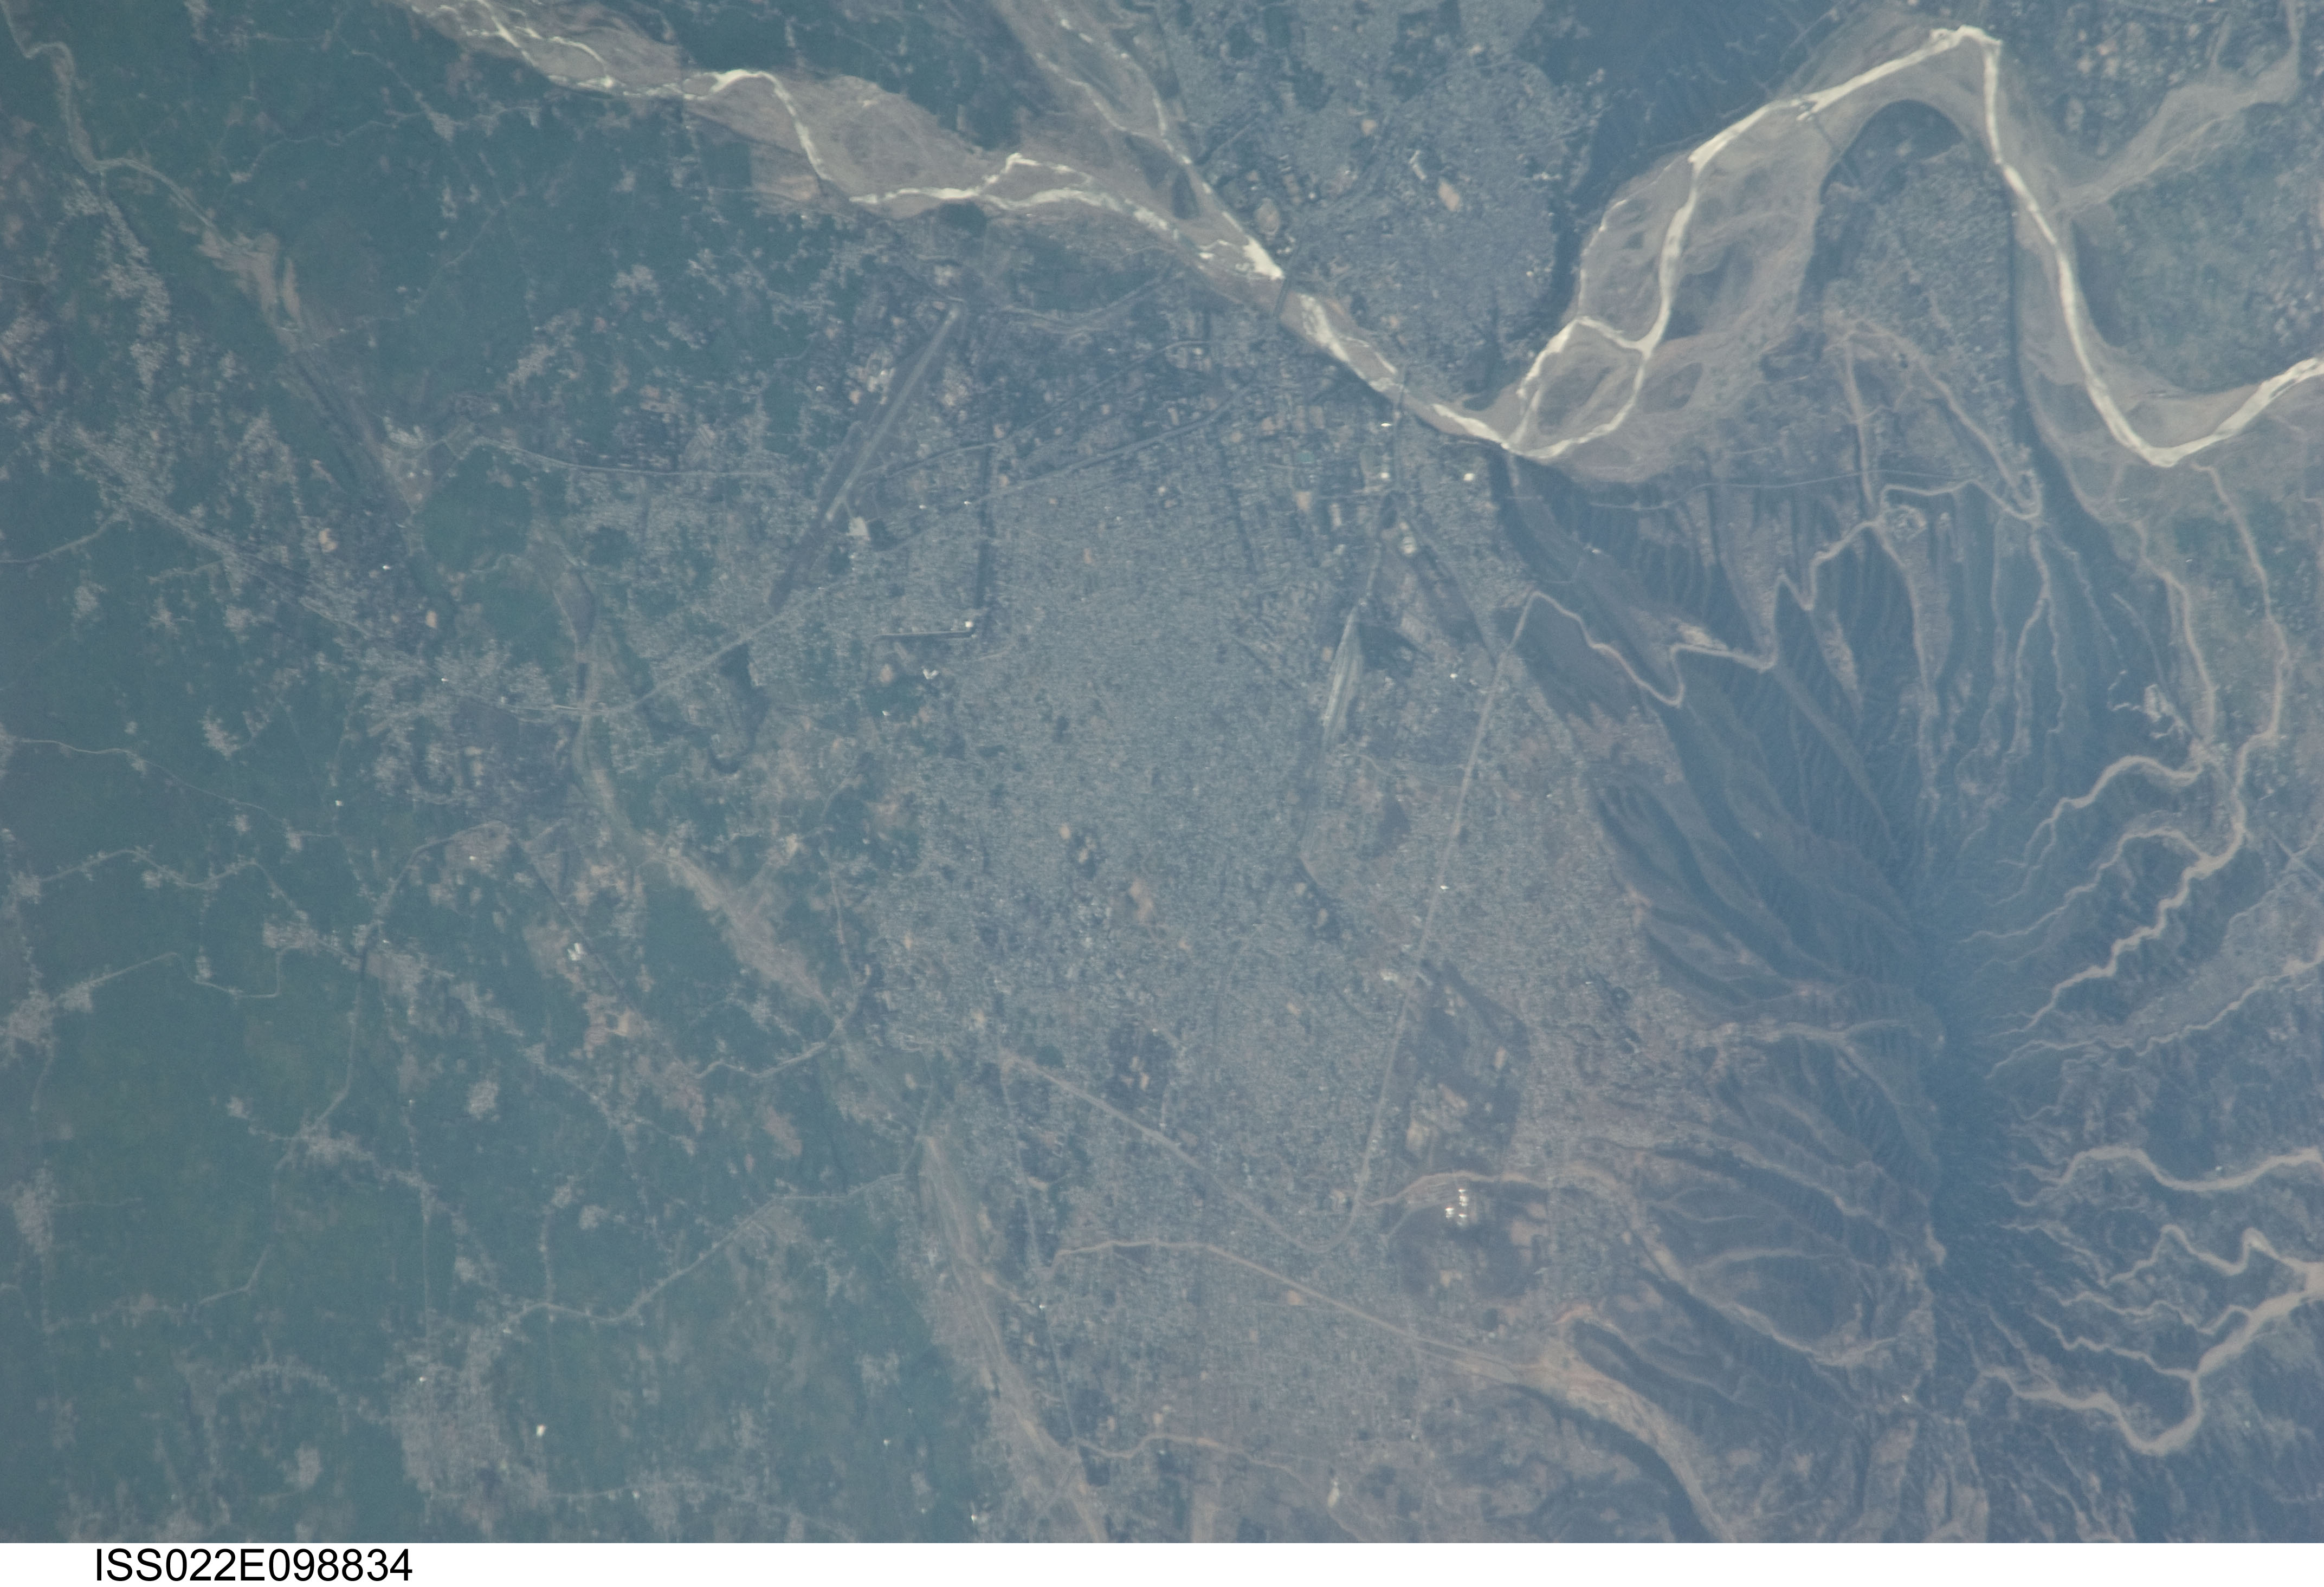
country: INDIA
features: TAWI R., JAMMU, PIR PANJAL FOOTHILLS
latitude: 32.7
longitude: 74.9
